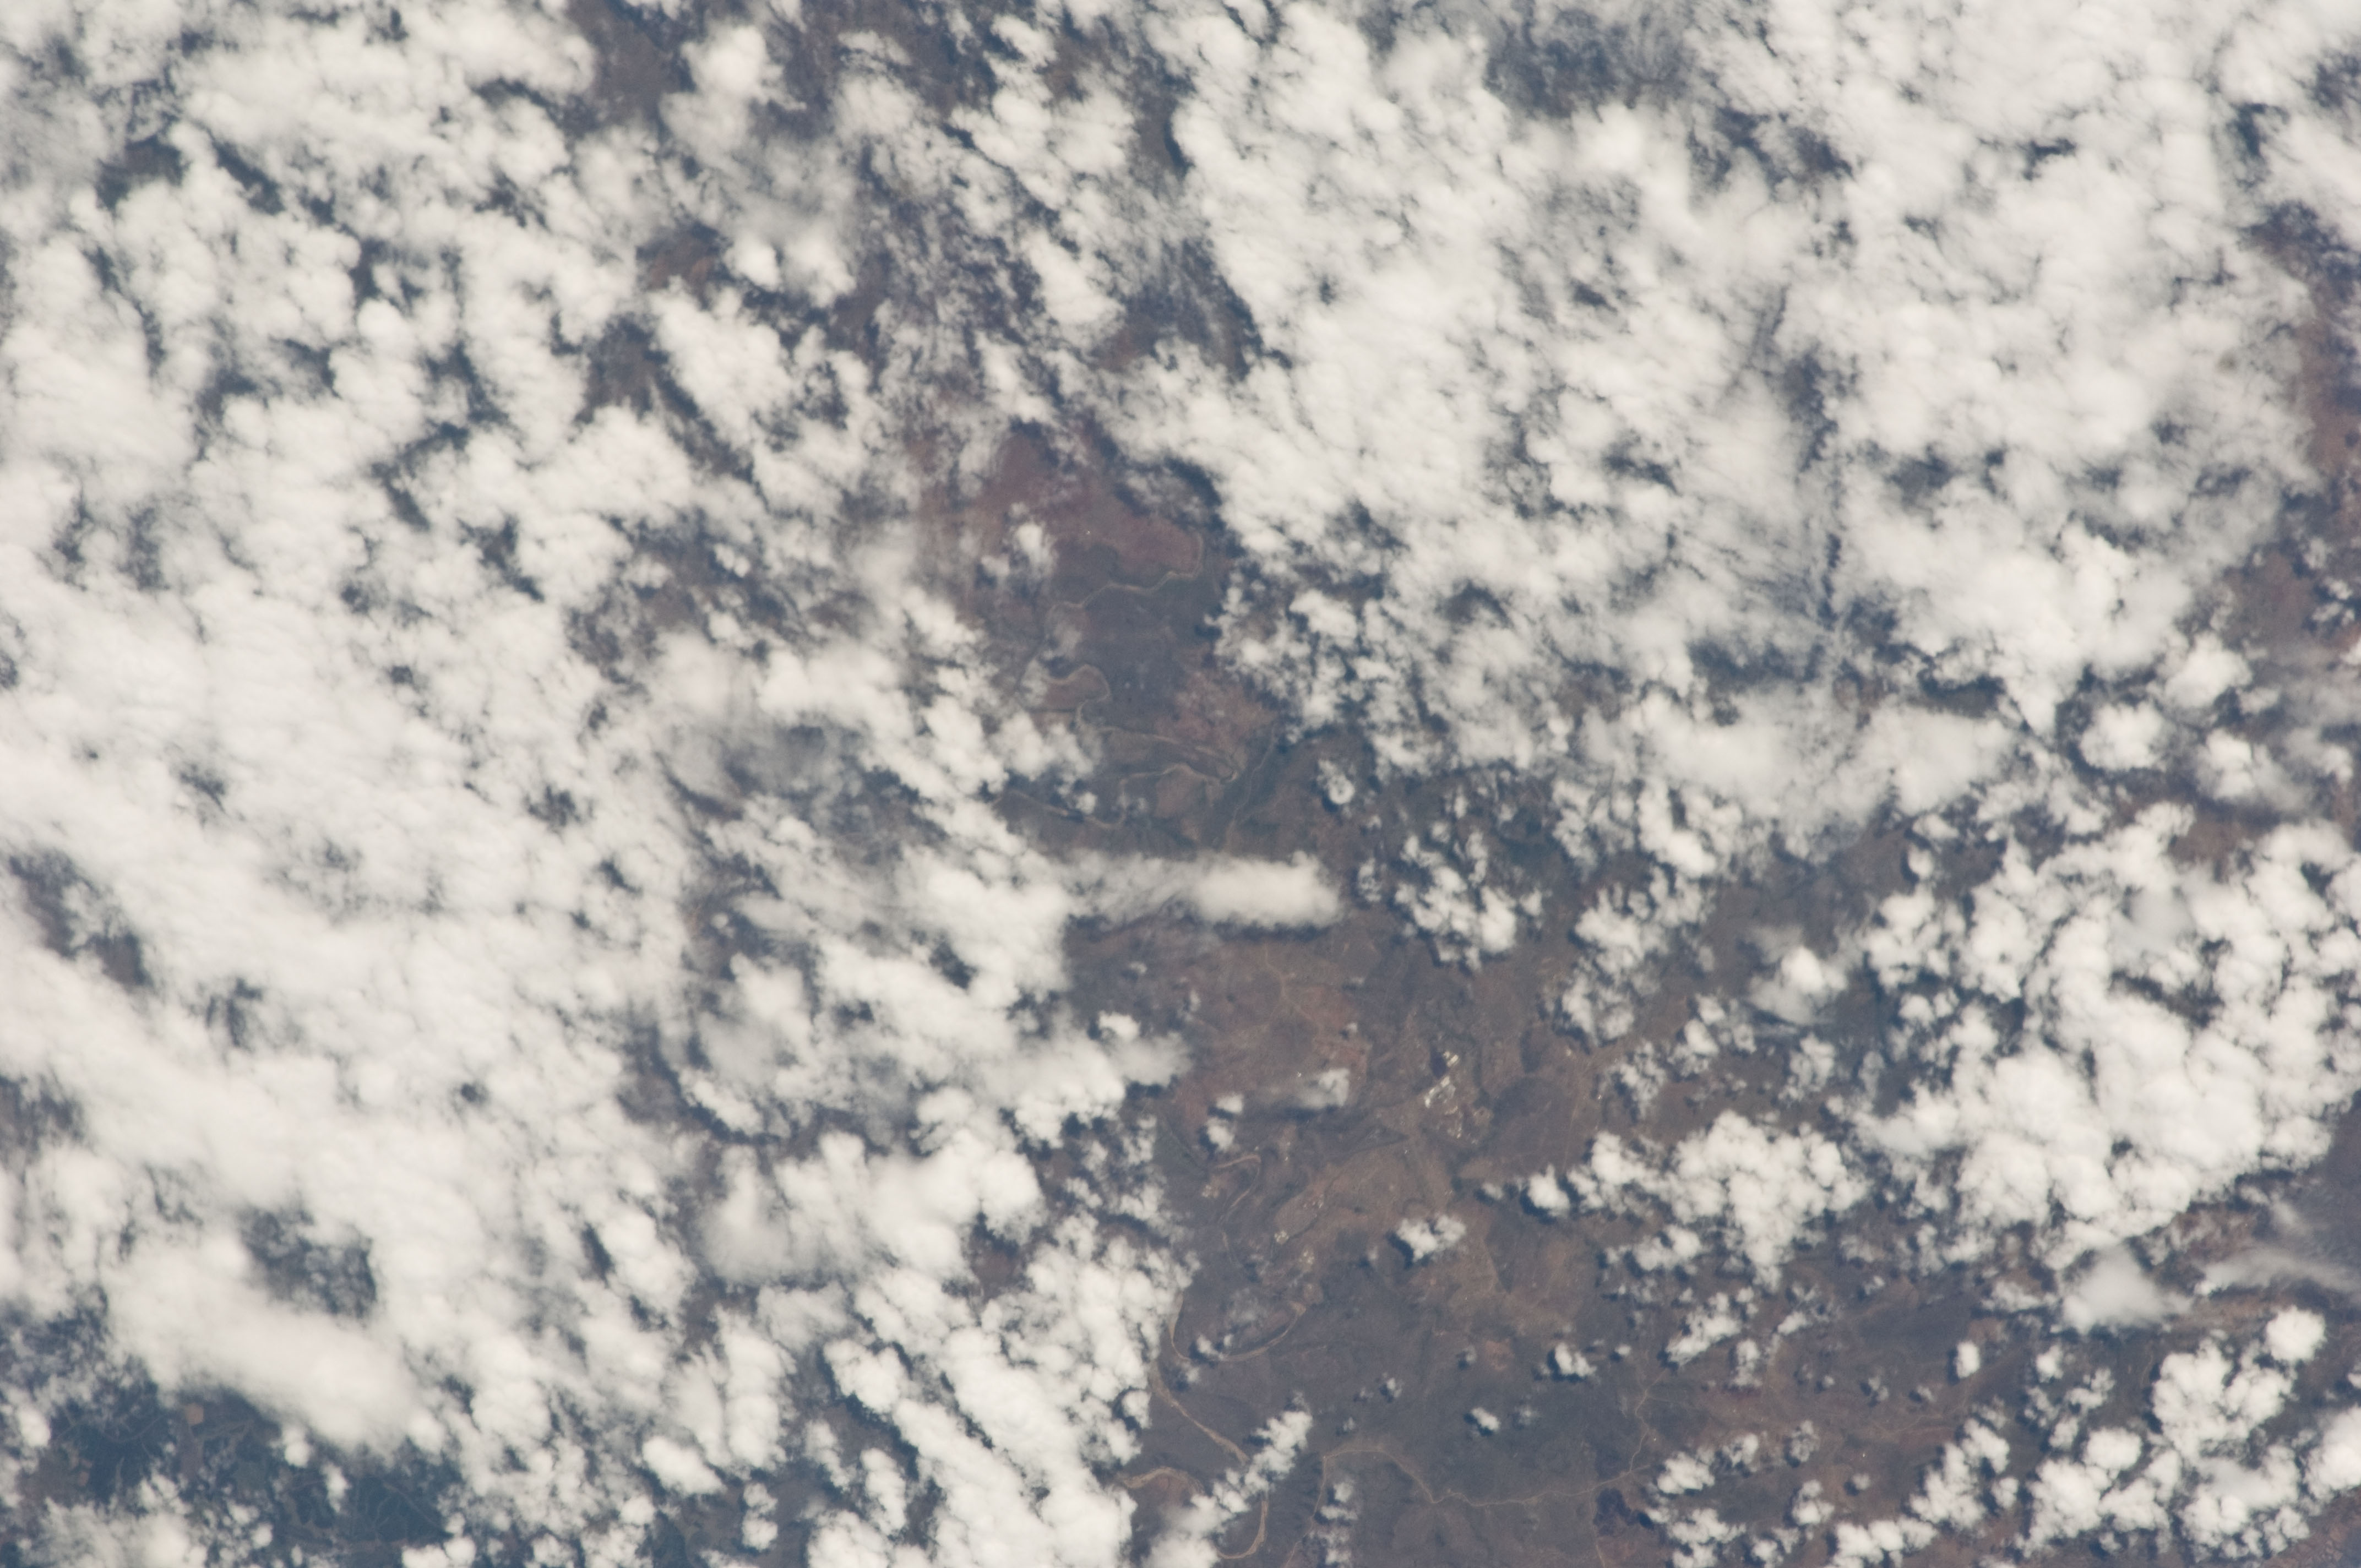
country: REPUBLIC SOUTH AFRICA
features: WHITE UMFOLOZI R.
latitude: -28.3
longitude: 31.4
